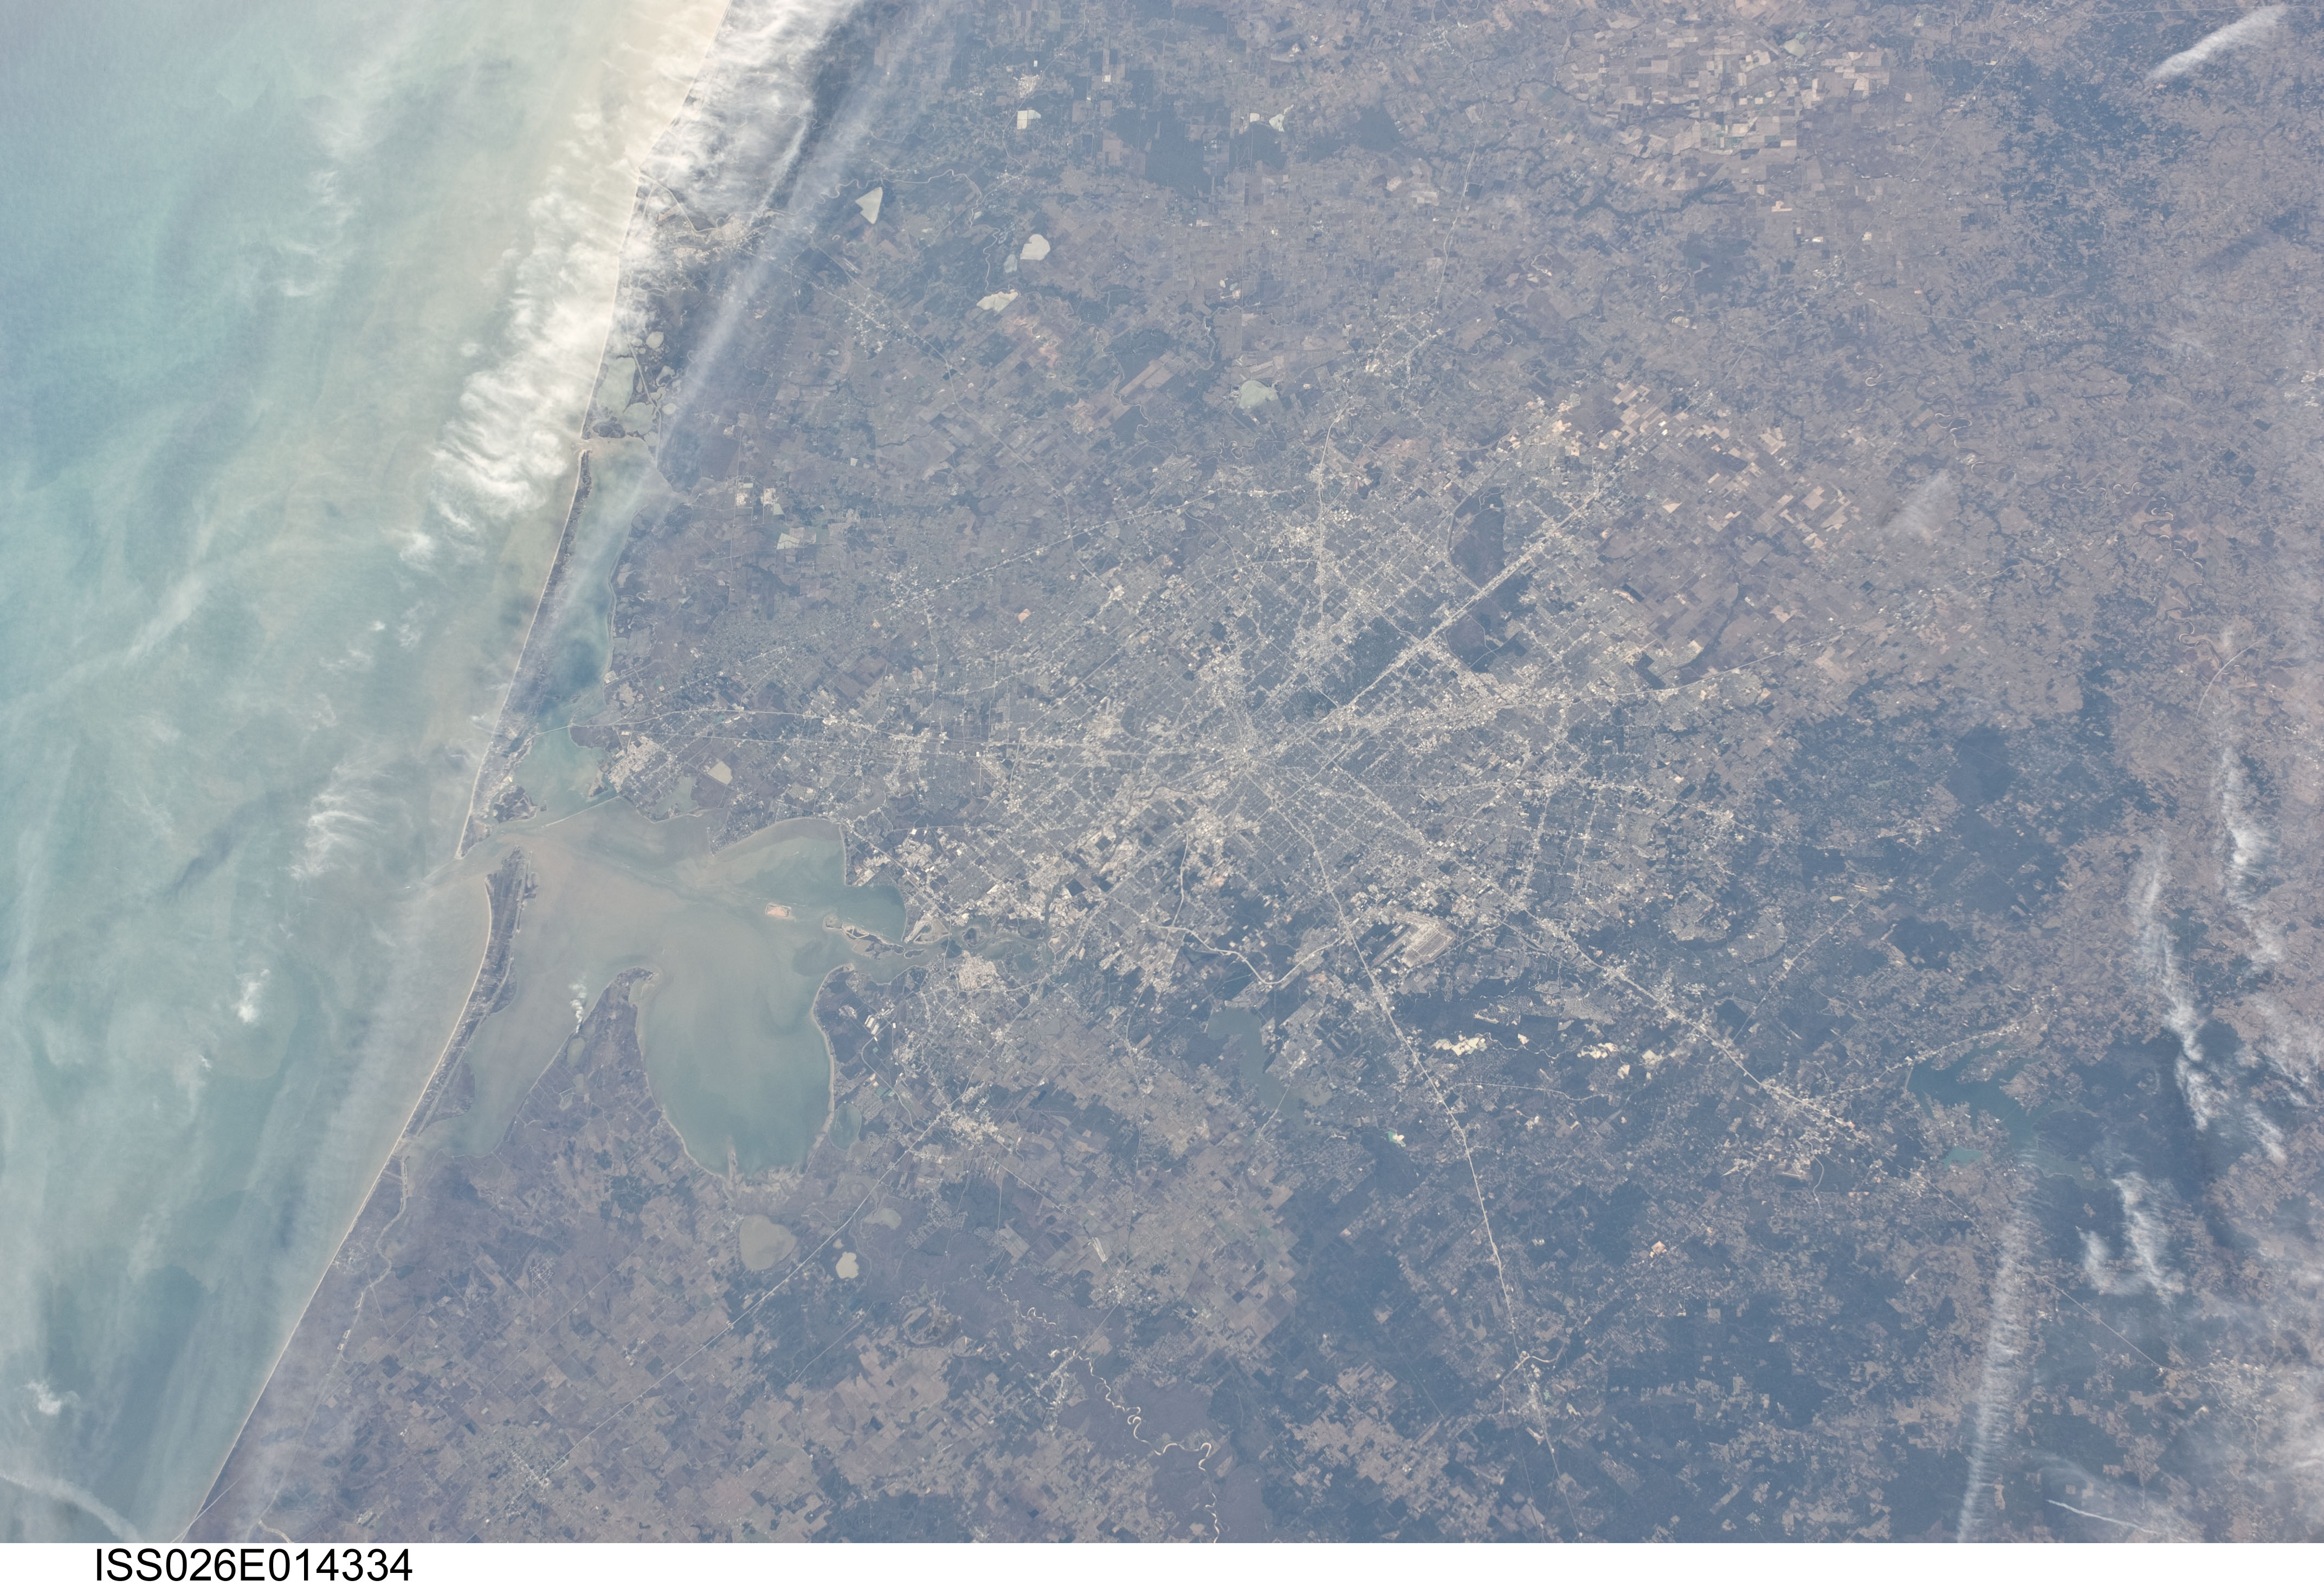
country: USA-TEXAS
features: HOUSTON, GALVESTON, COASTAL CLOUDS
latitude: 30.0
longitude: -95.5
